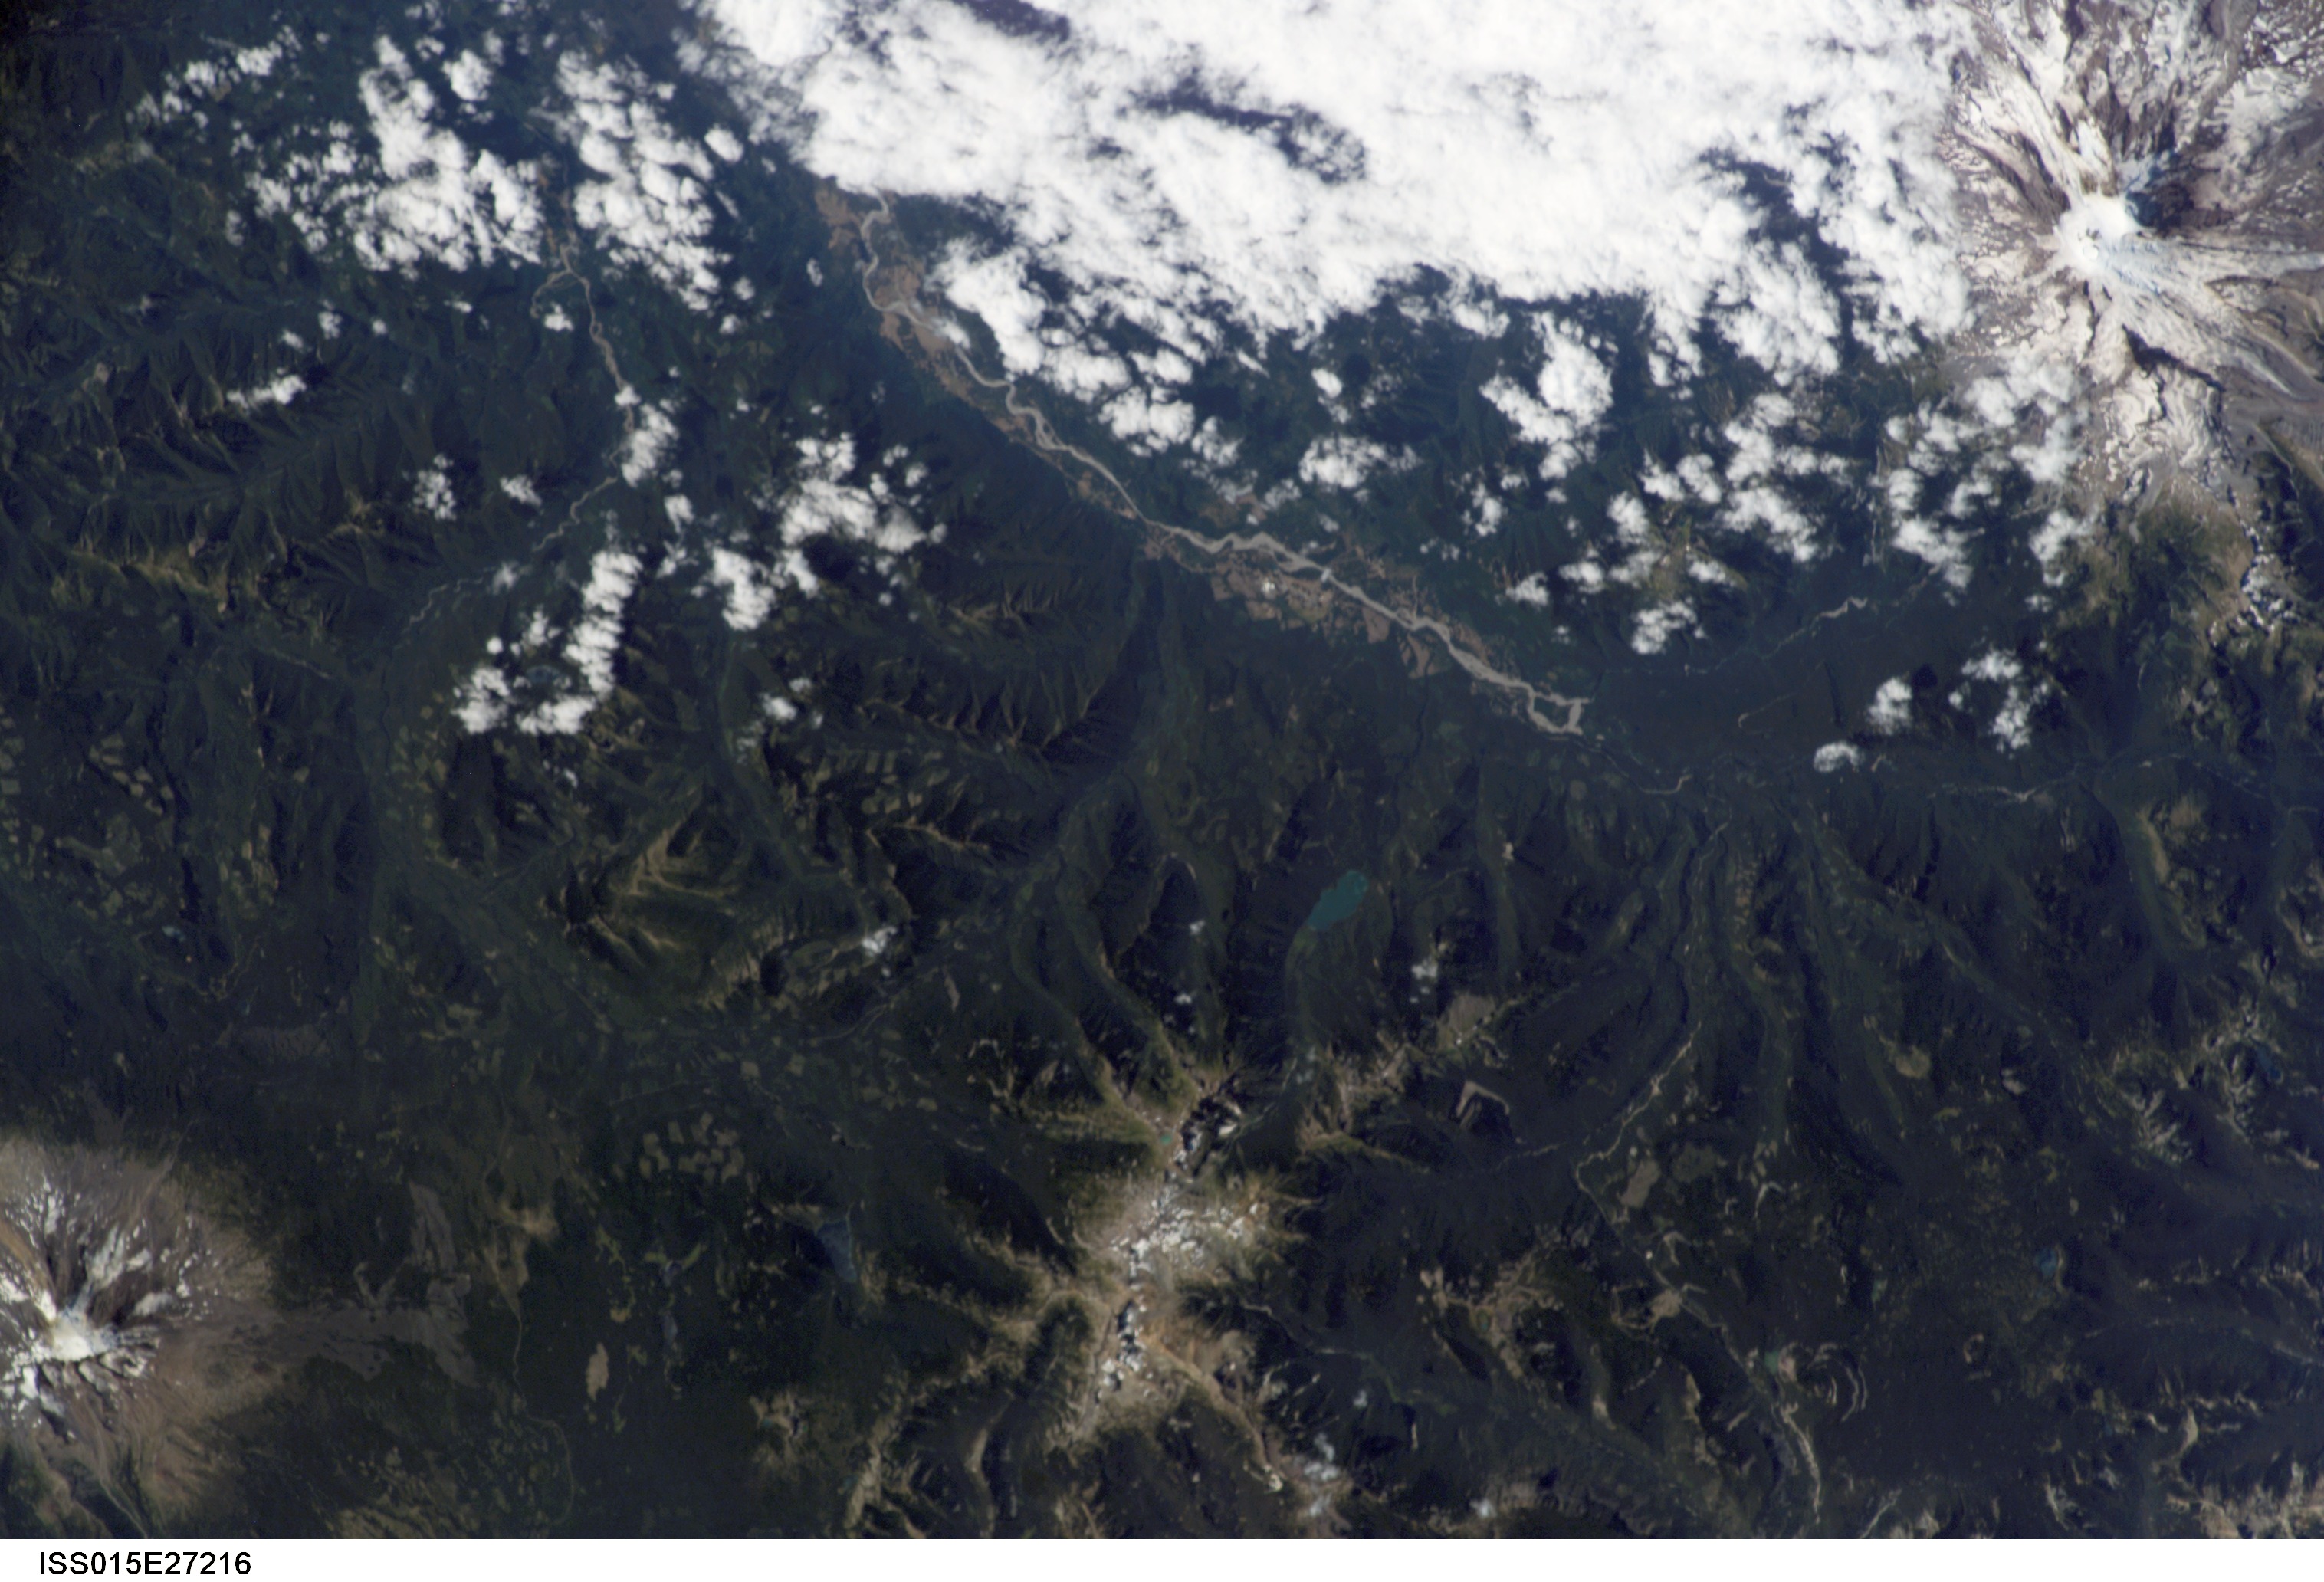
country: USA-WASHINGTON
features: MT. ADAMS, COWLITZ R., MT. RAINIER, GOAT ROCKS, FOR.
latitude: 46.5
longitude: -121.6
